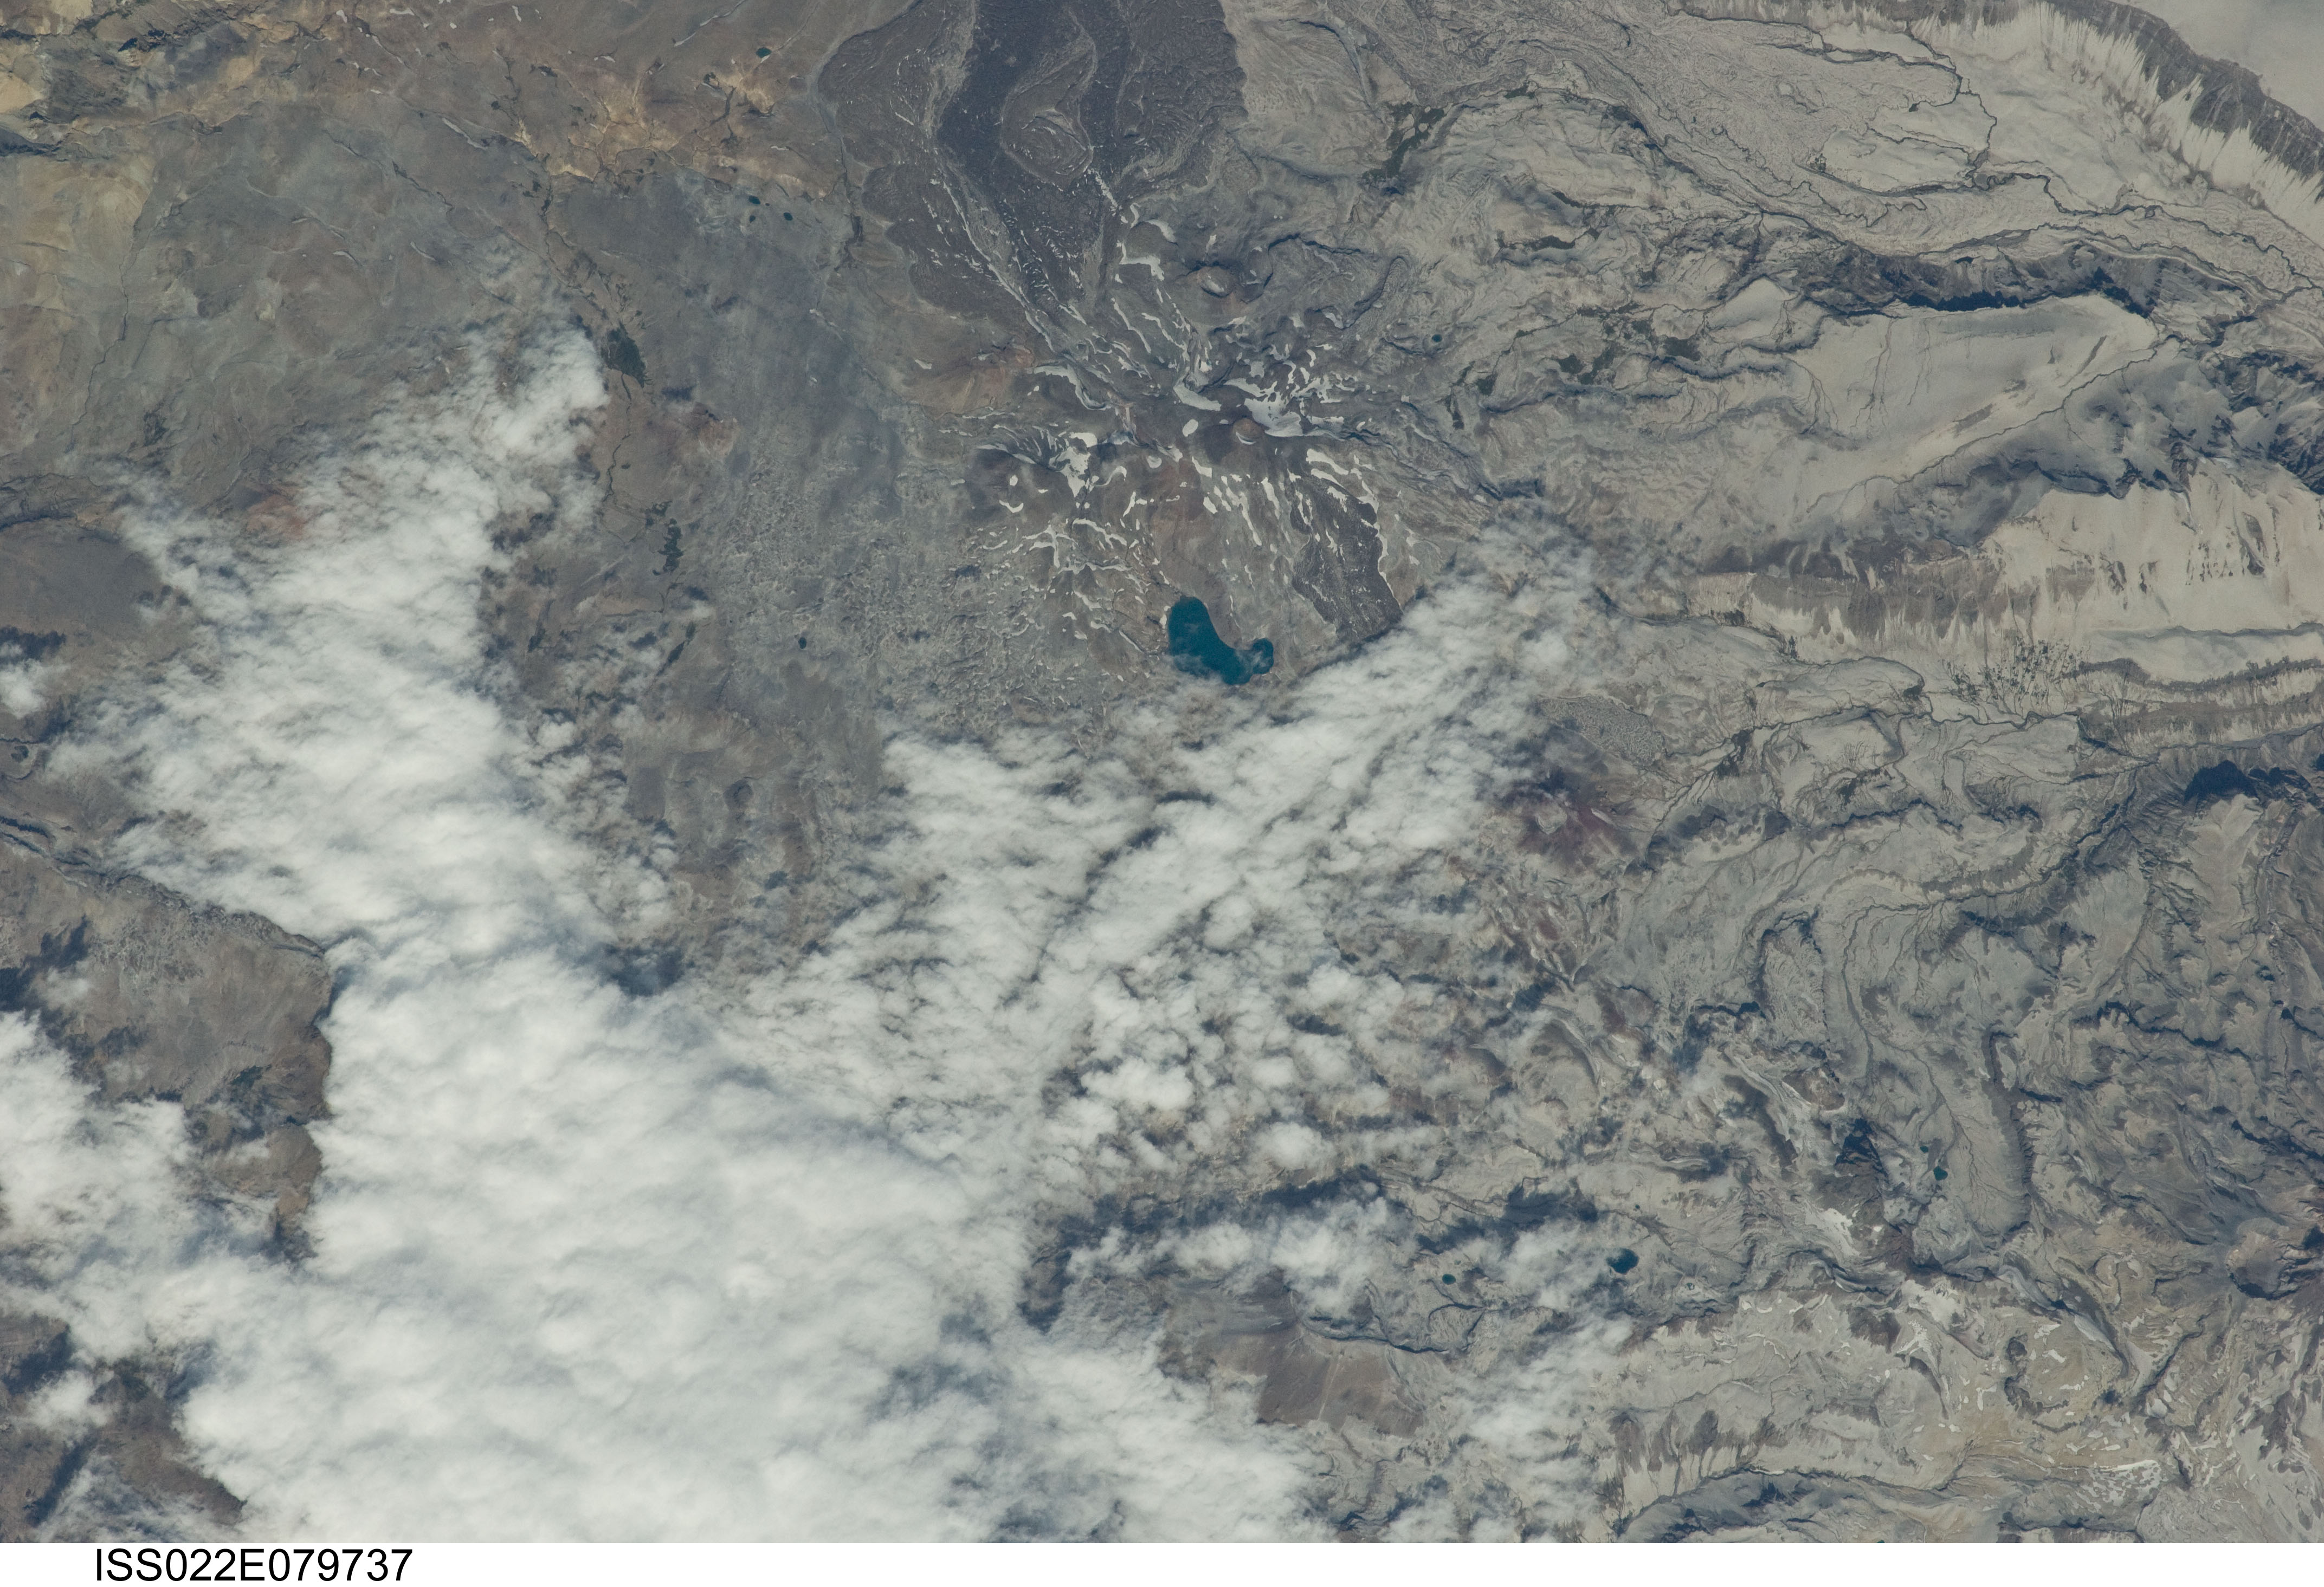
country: CHILE
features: DESCABEZADO GRANDE VOL. AREA, VOLCANICS
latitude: -35.5
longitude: -70.7
